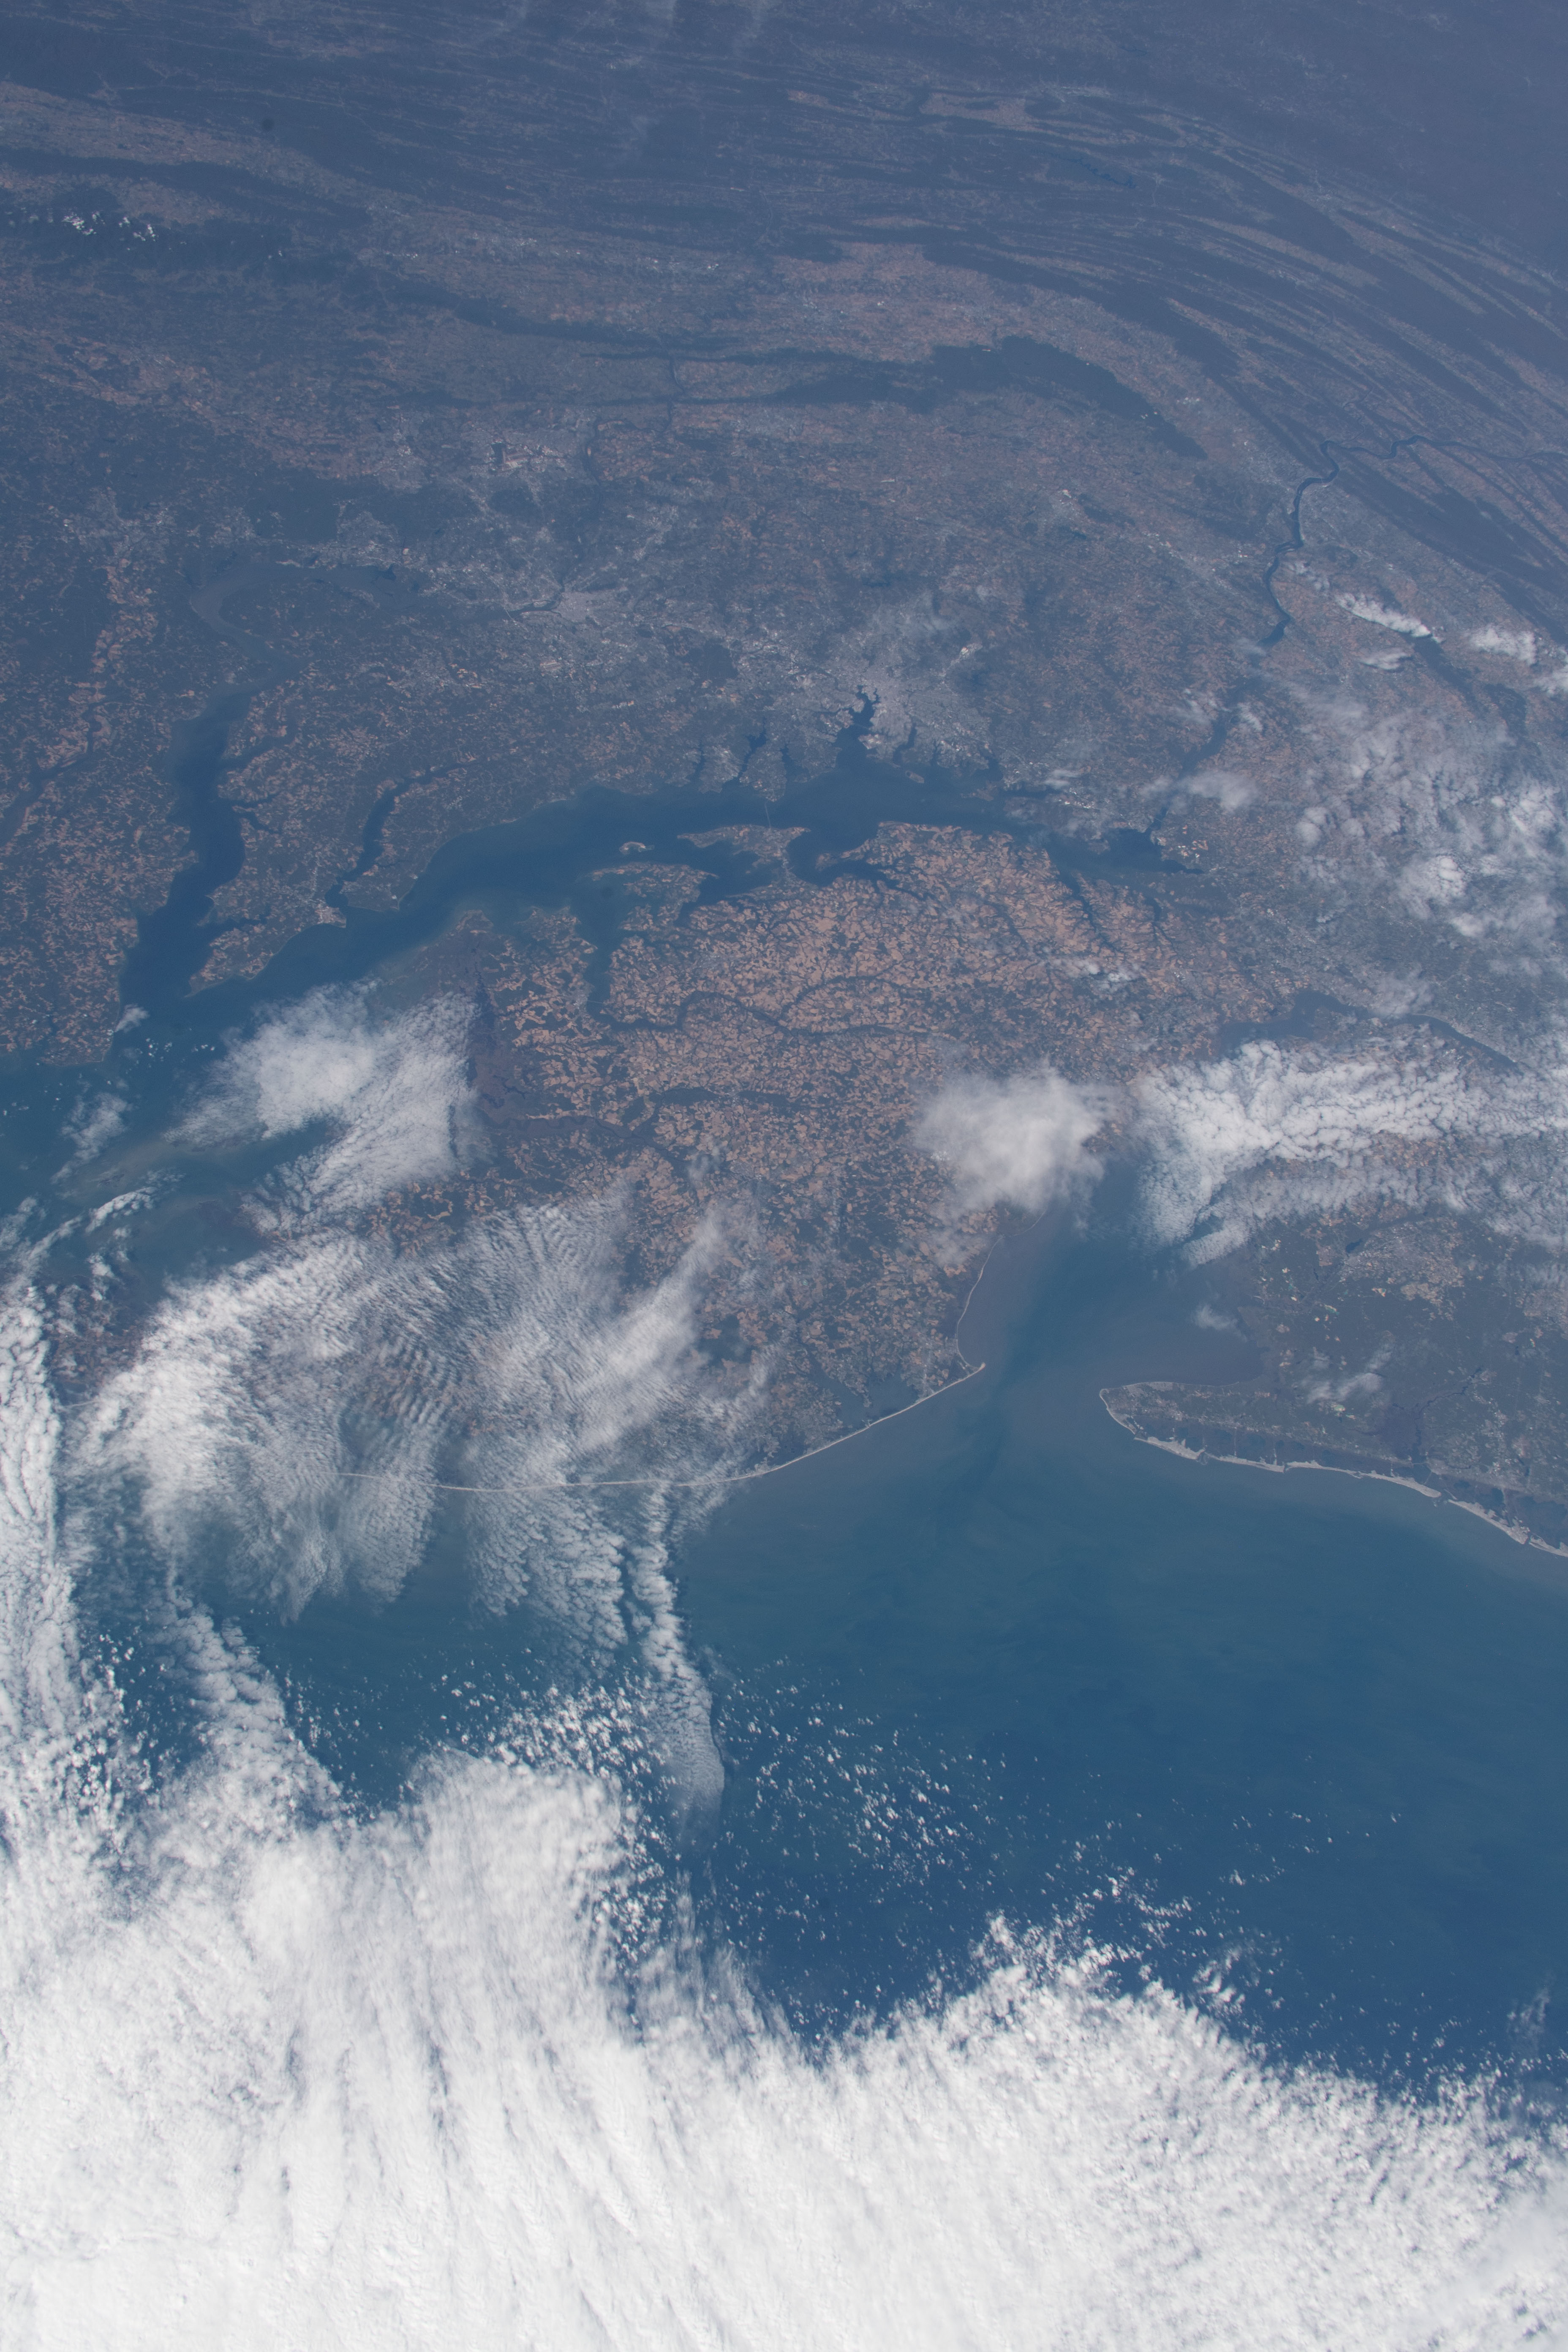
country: USA-DELAWARE
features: DELAWARE BAY, CHESAPEAKE BAY
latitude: 39.0
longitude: -75.5
